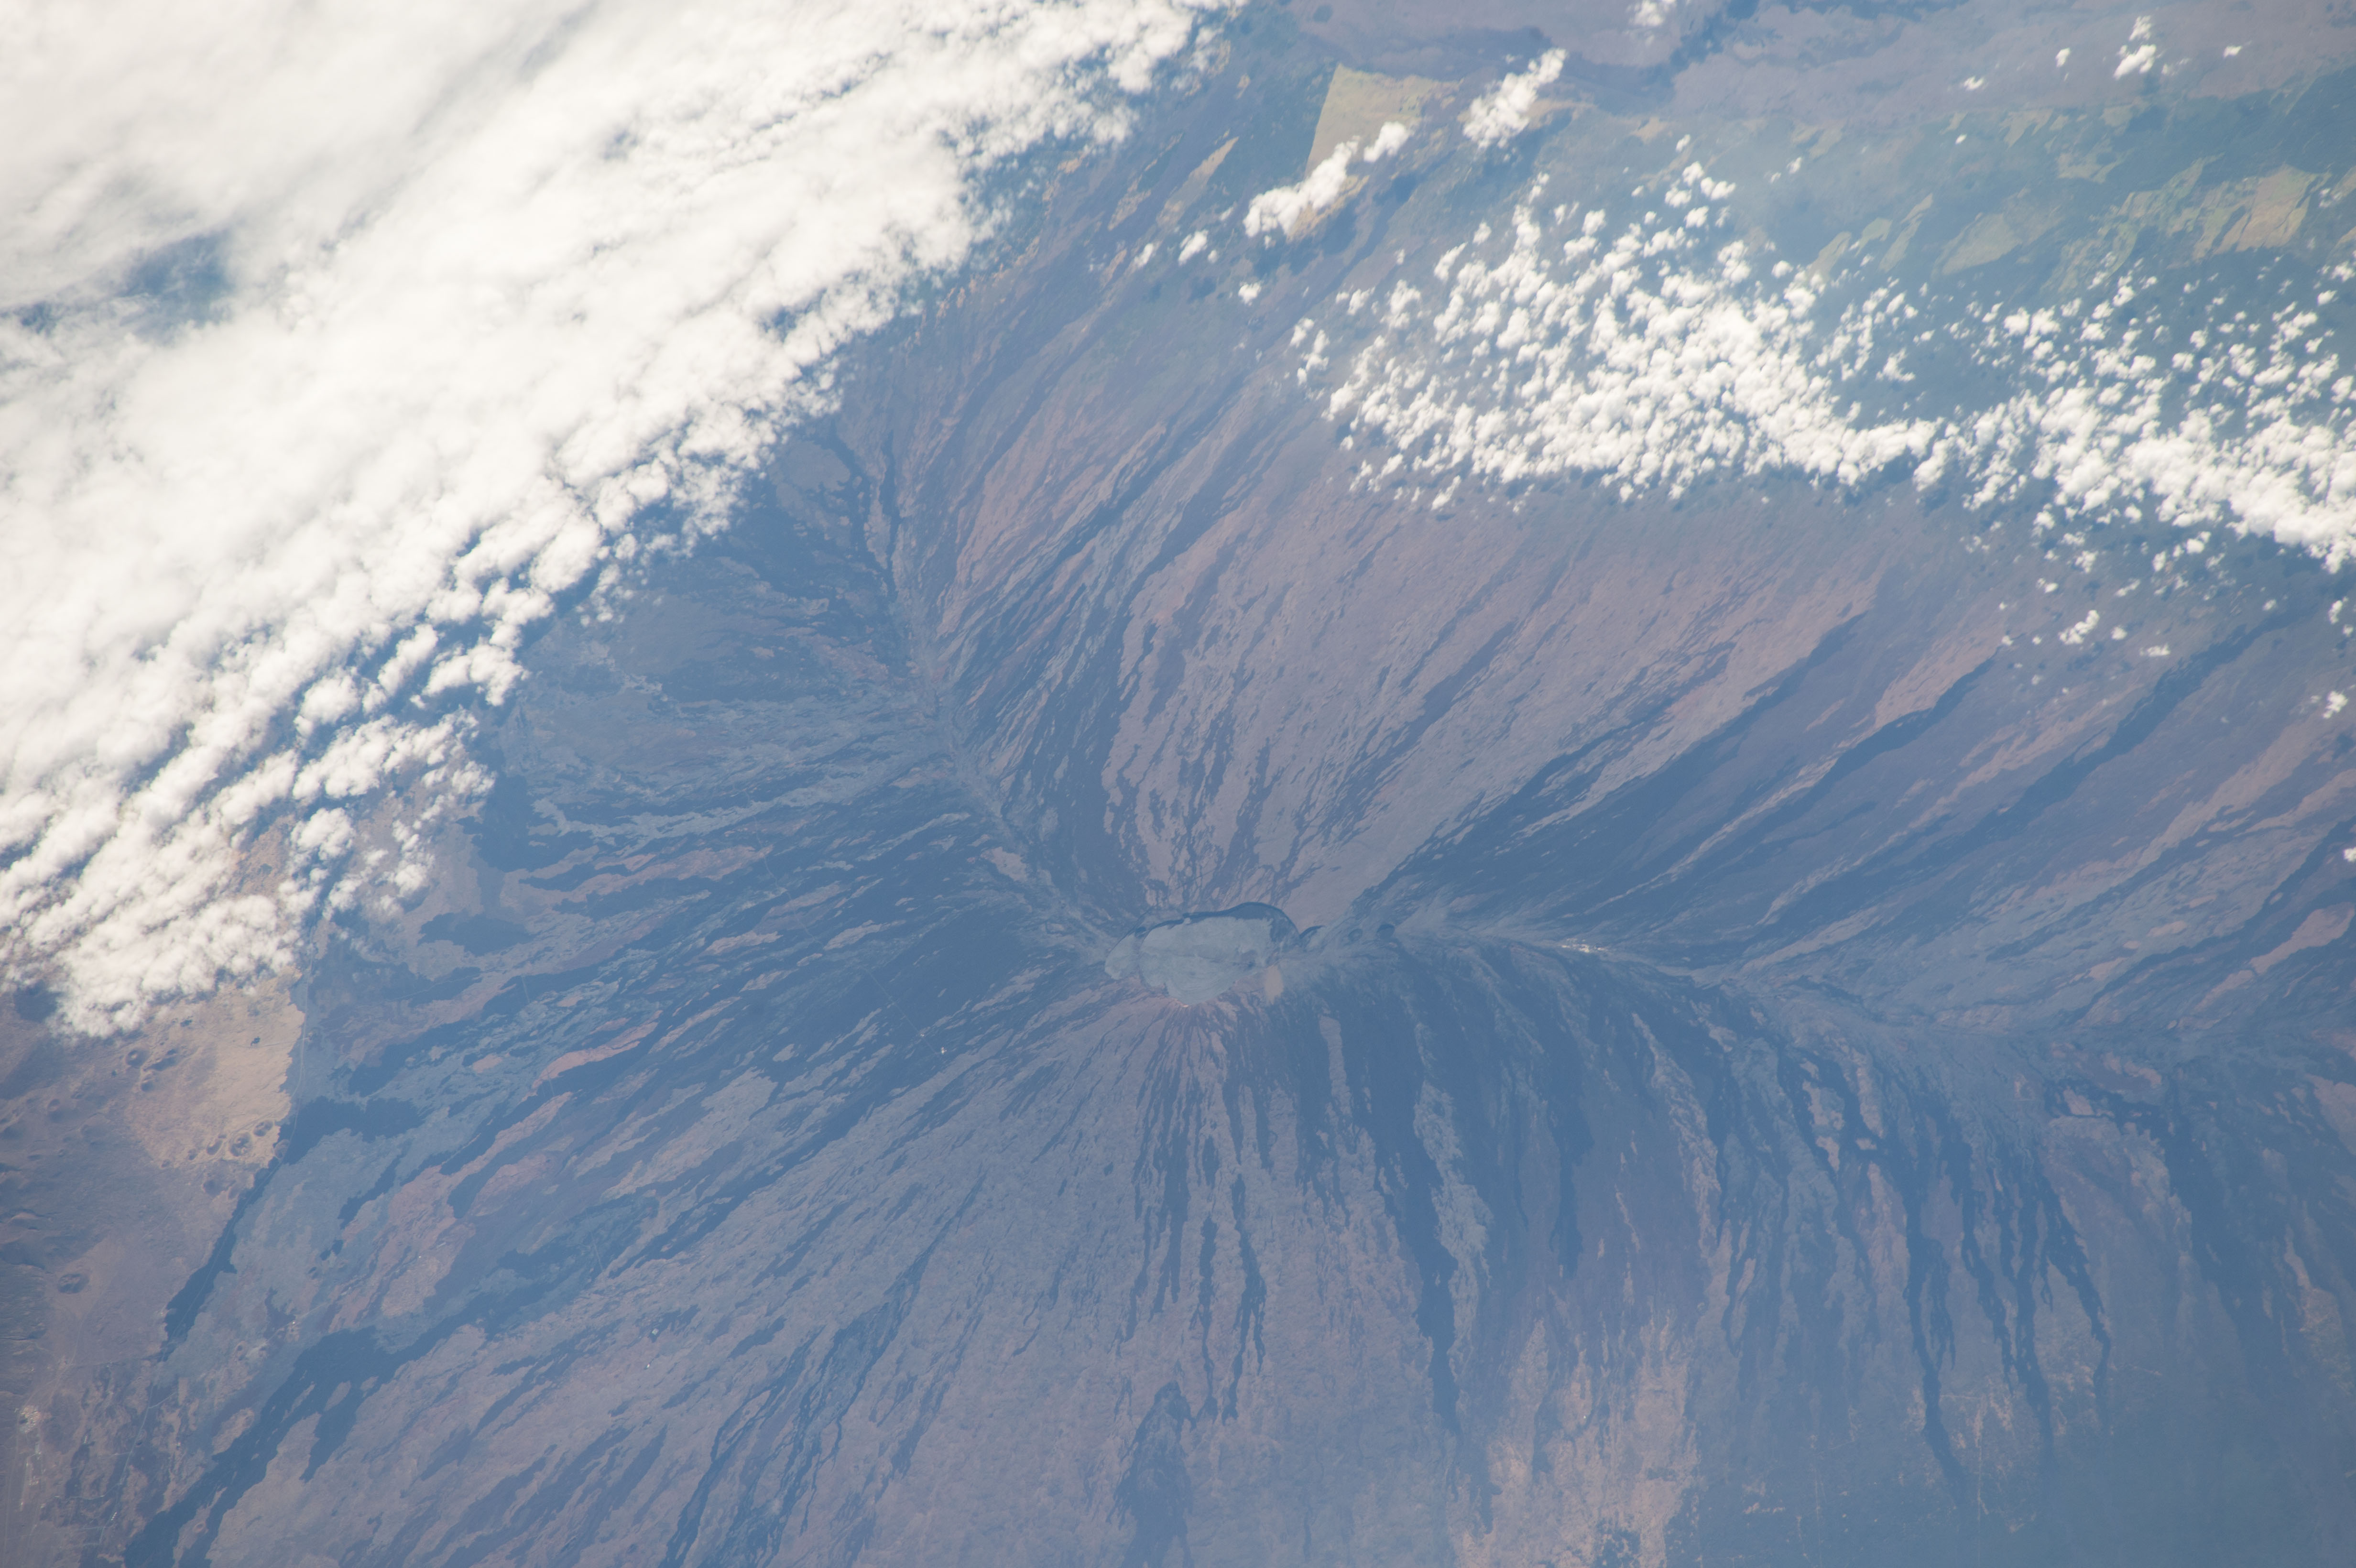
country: USA-HAWAII
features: SOUTH KONA HI,MAUNA LOA - SOUTH PIT,HAWAIʻI,MAUNA LOA,MAUNA LOA SUMMIT CALDERA,HAWAII,MAUNA LOA - NORTH PIT,ISLAND OF HAWAII
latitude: 19.5
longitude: -155.5
